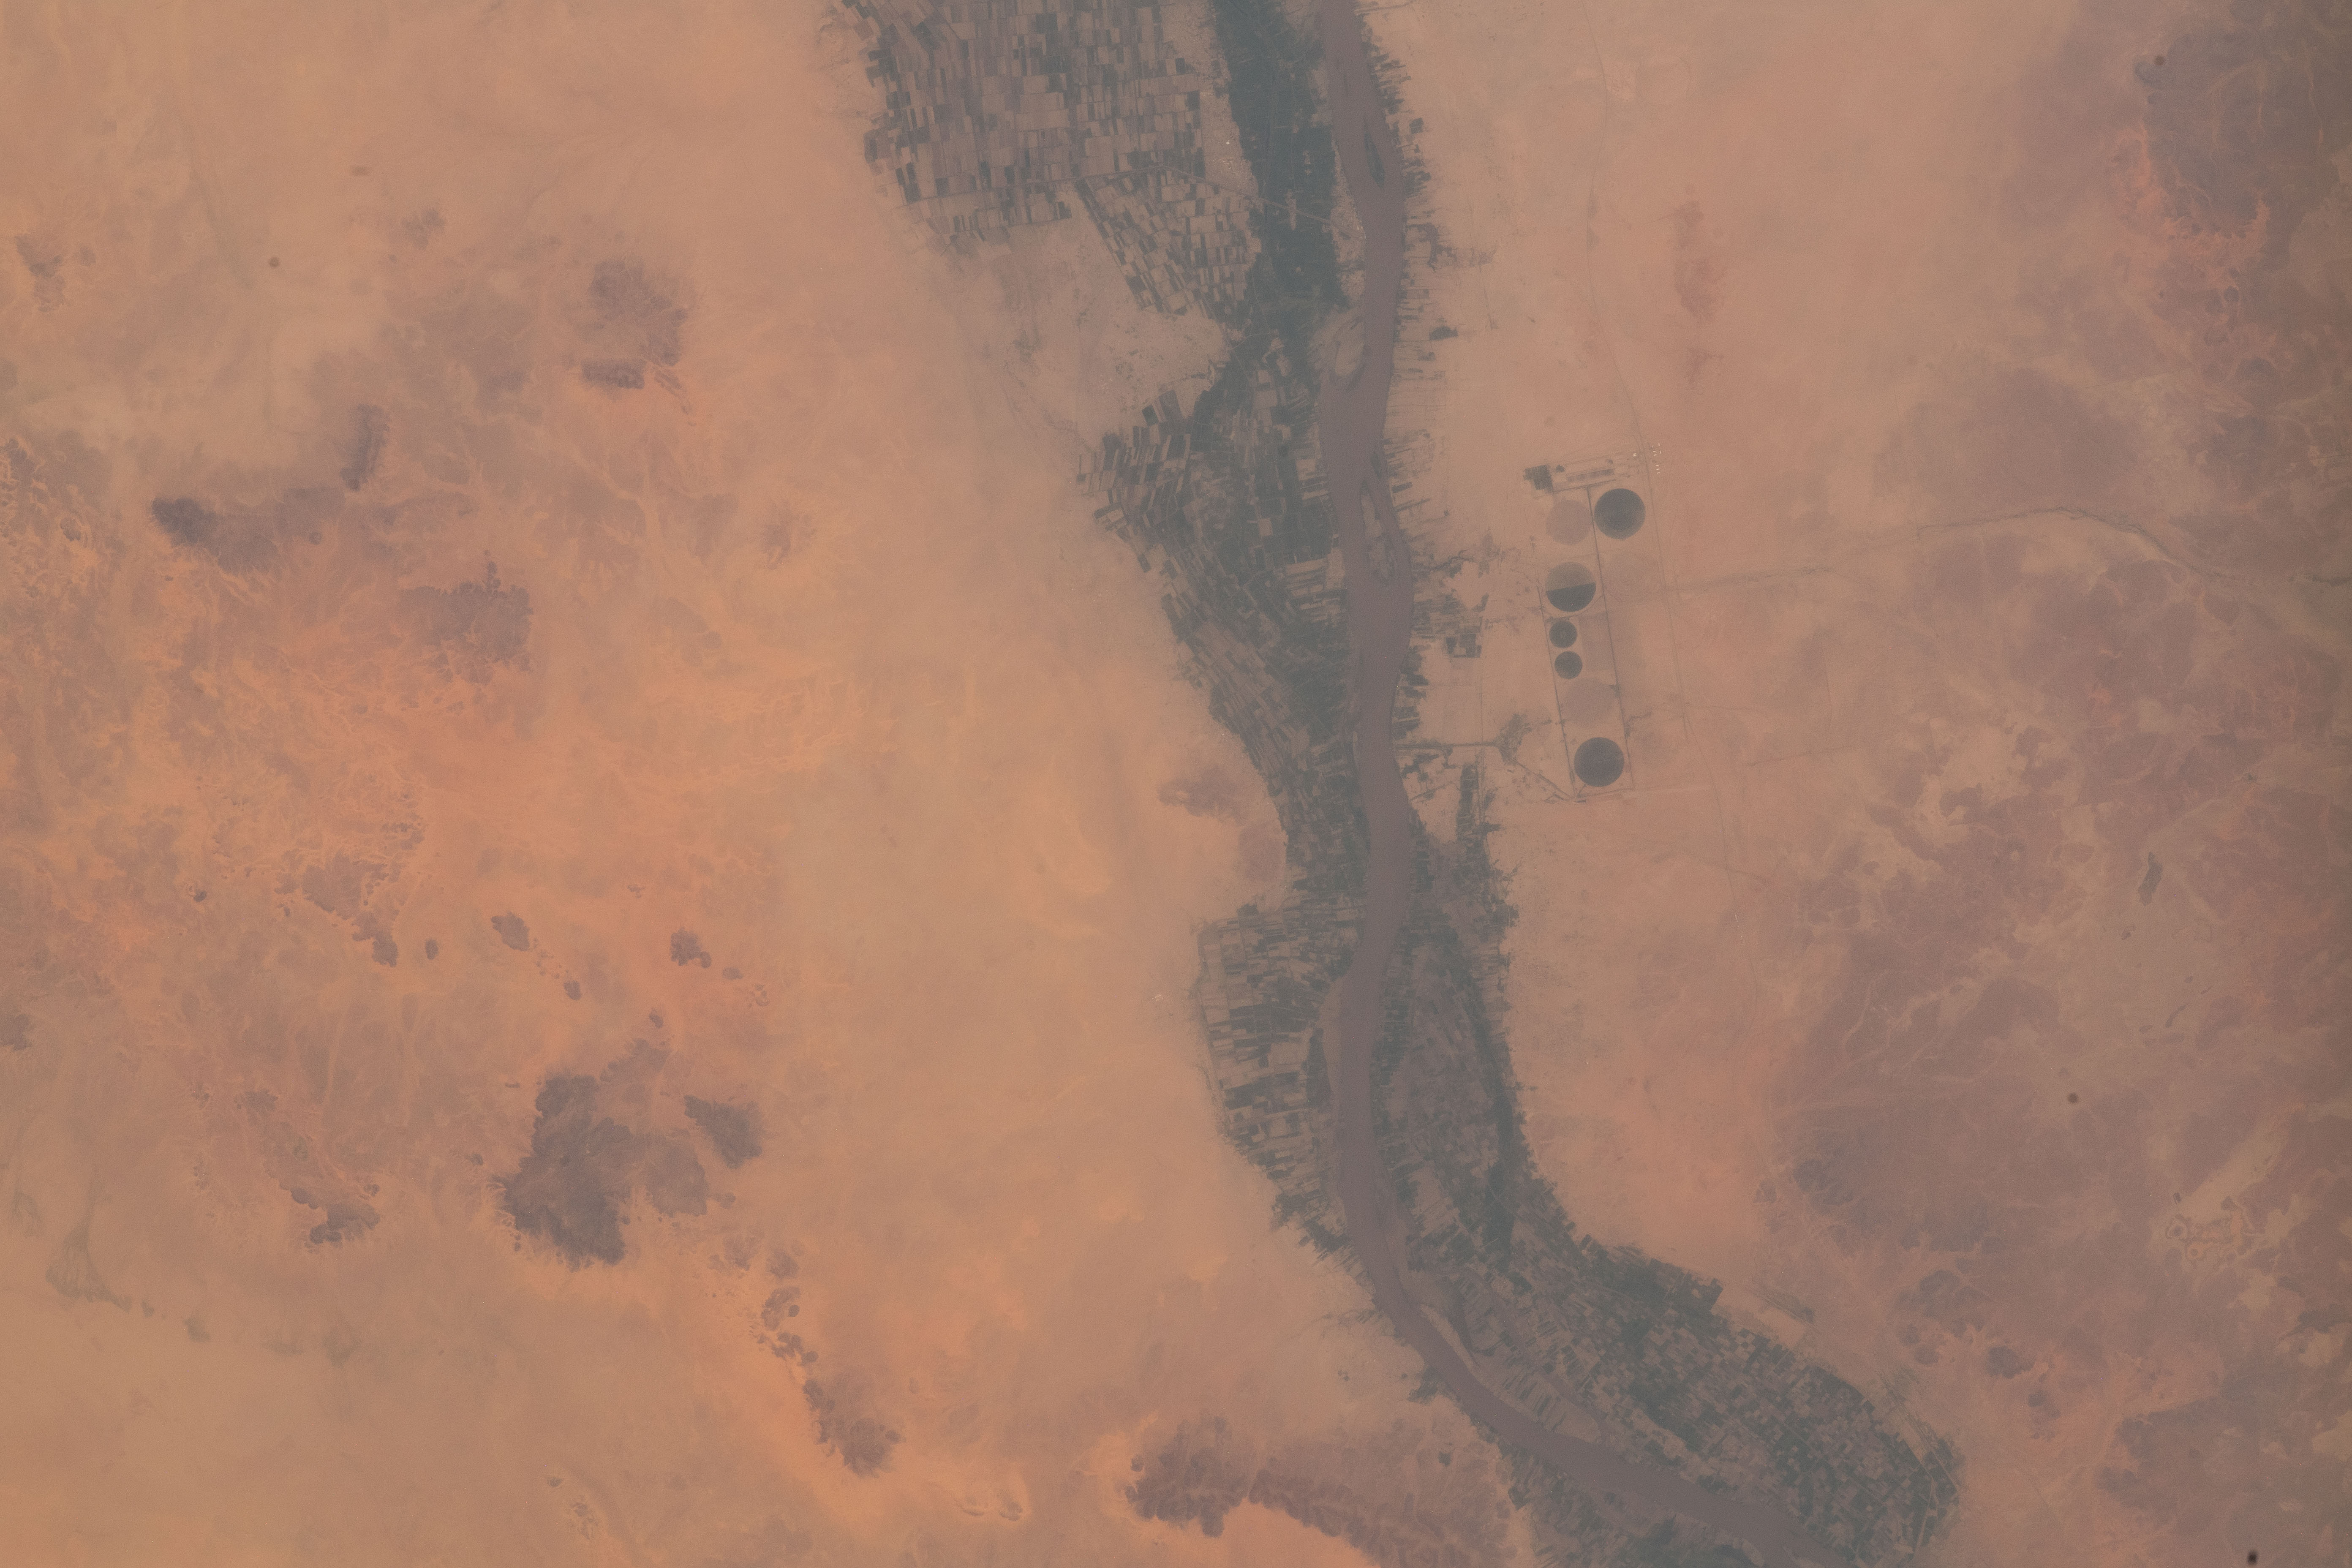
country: SUDAN
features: HILLAT BANAT, NILE RIVER, FLOODING
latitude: 17.4
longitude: 33.8
